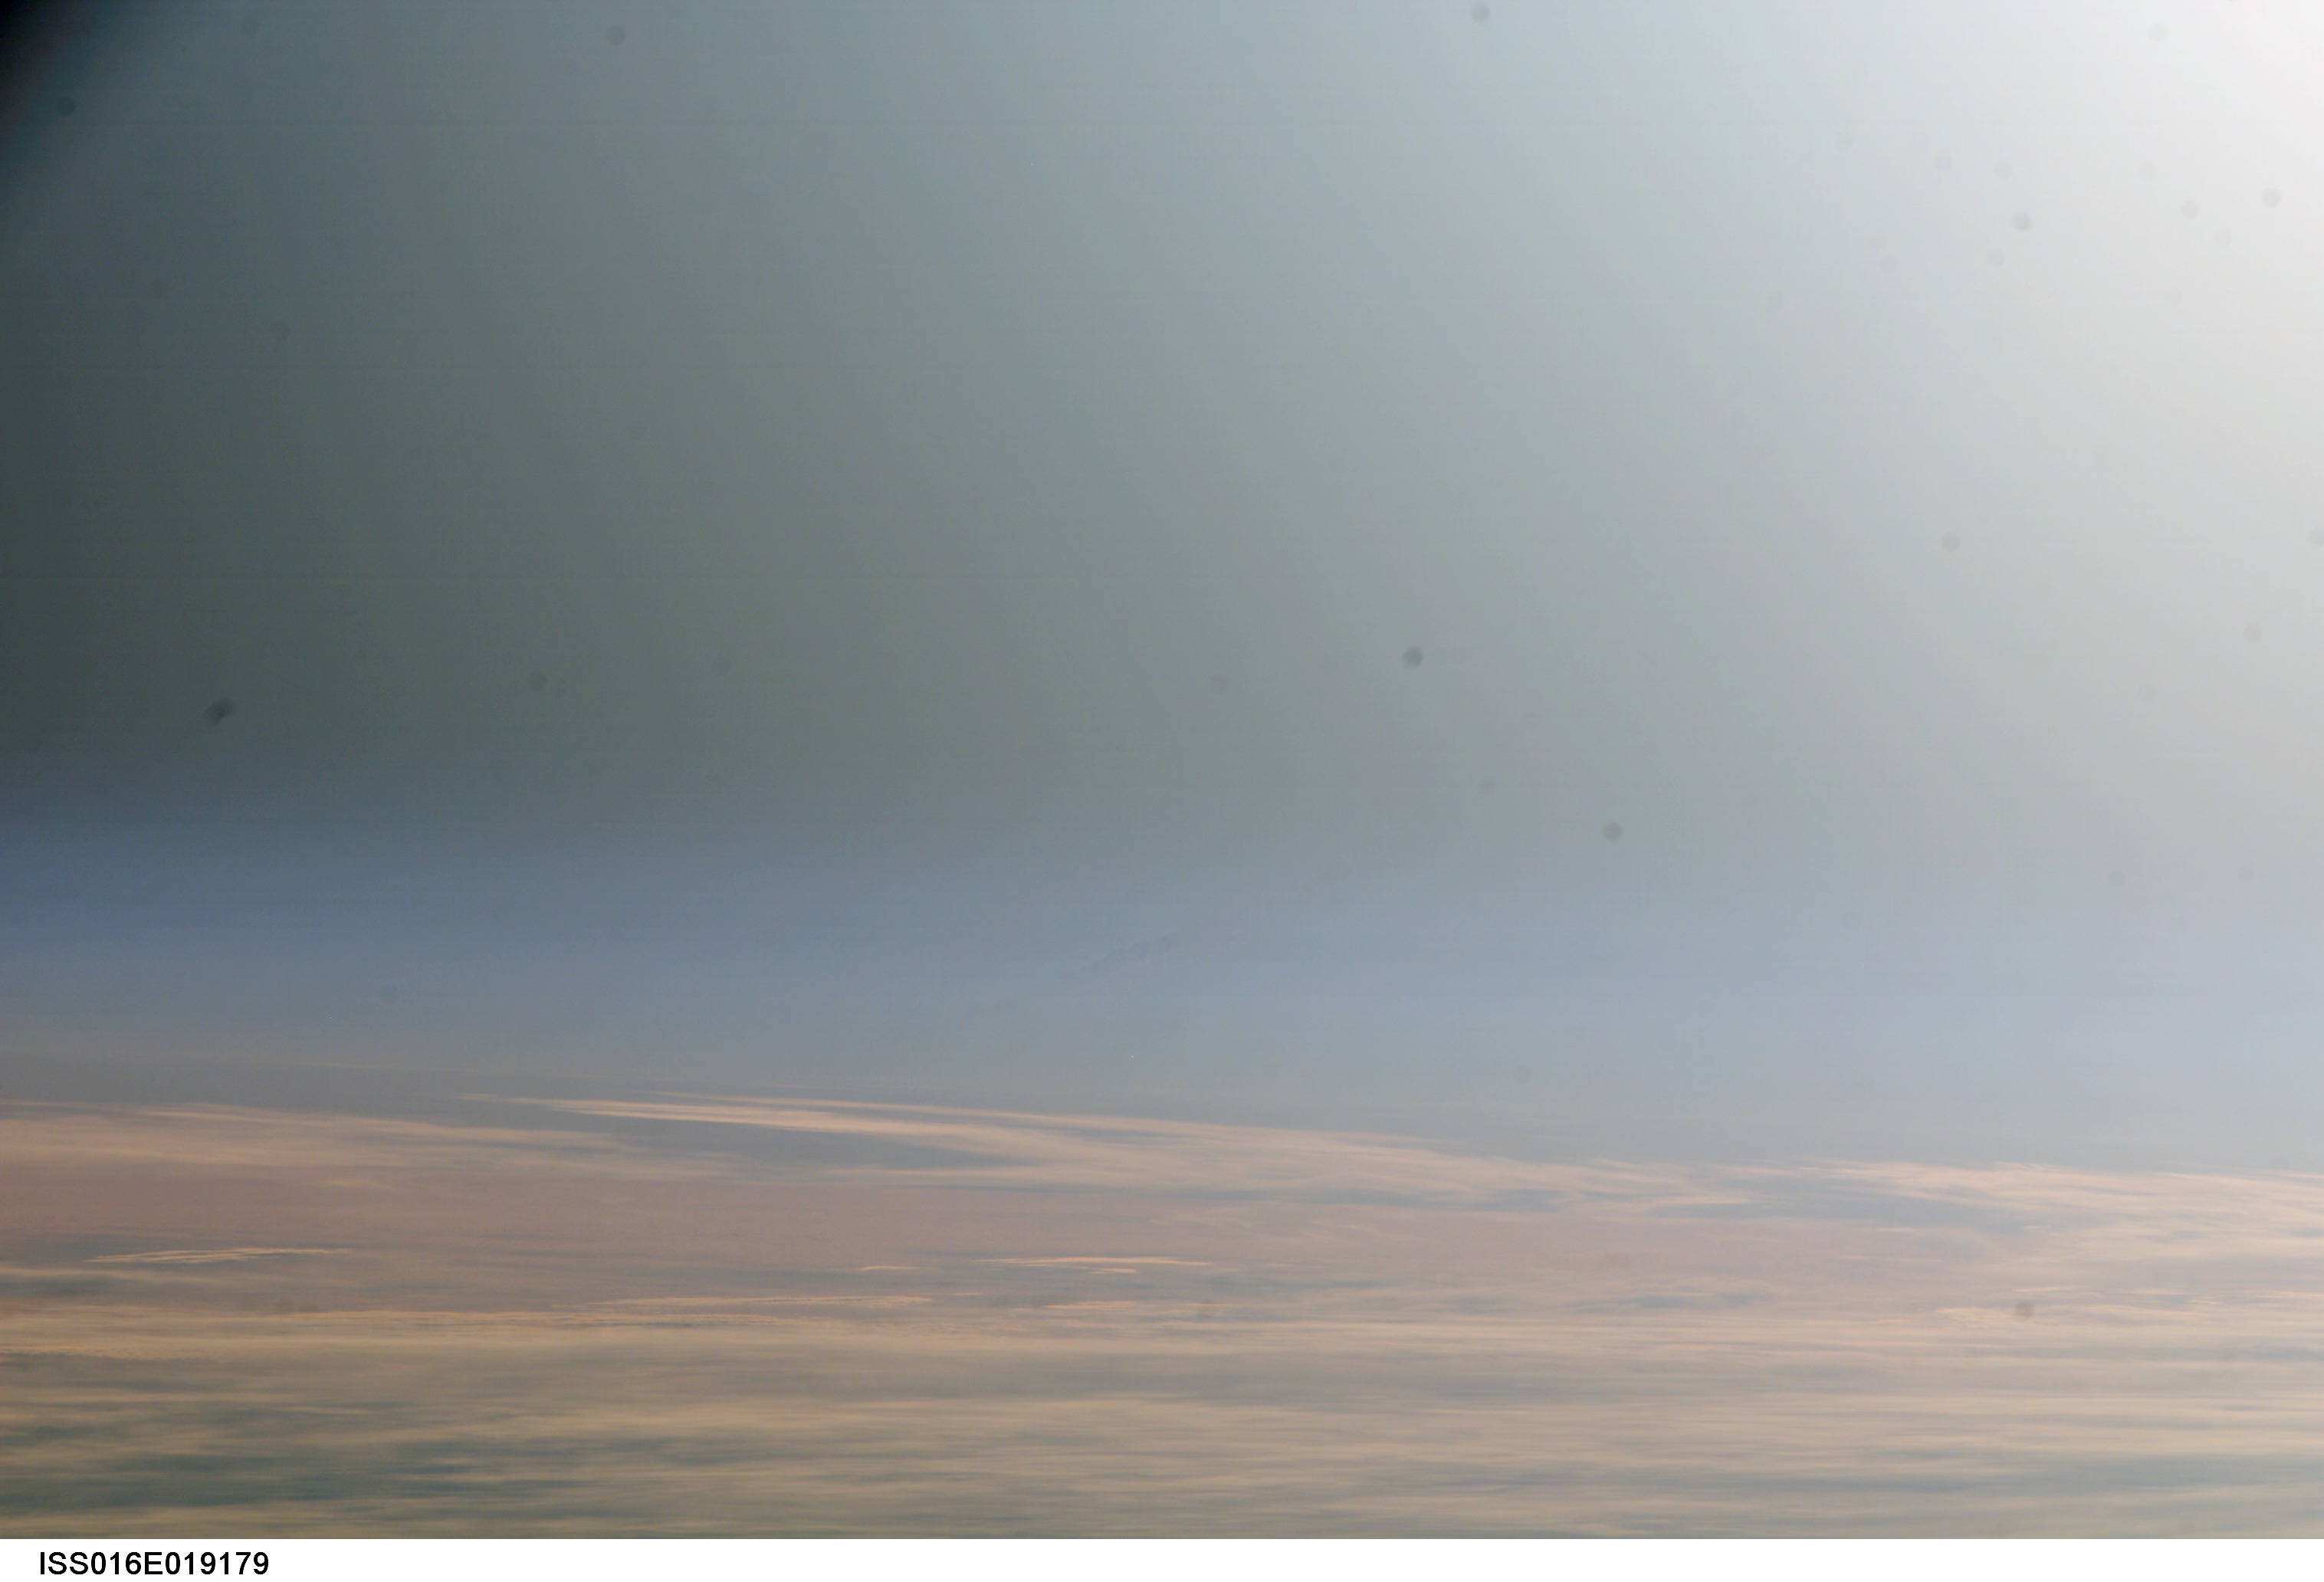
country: ATLANTIC OCEAN
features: PAN-CLOUDS, EARTH LIMB
